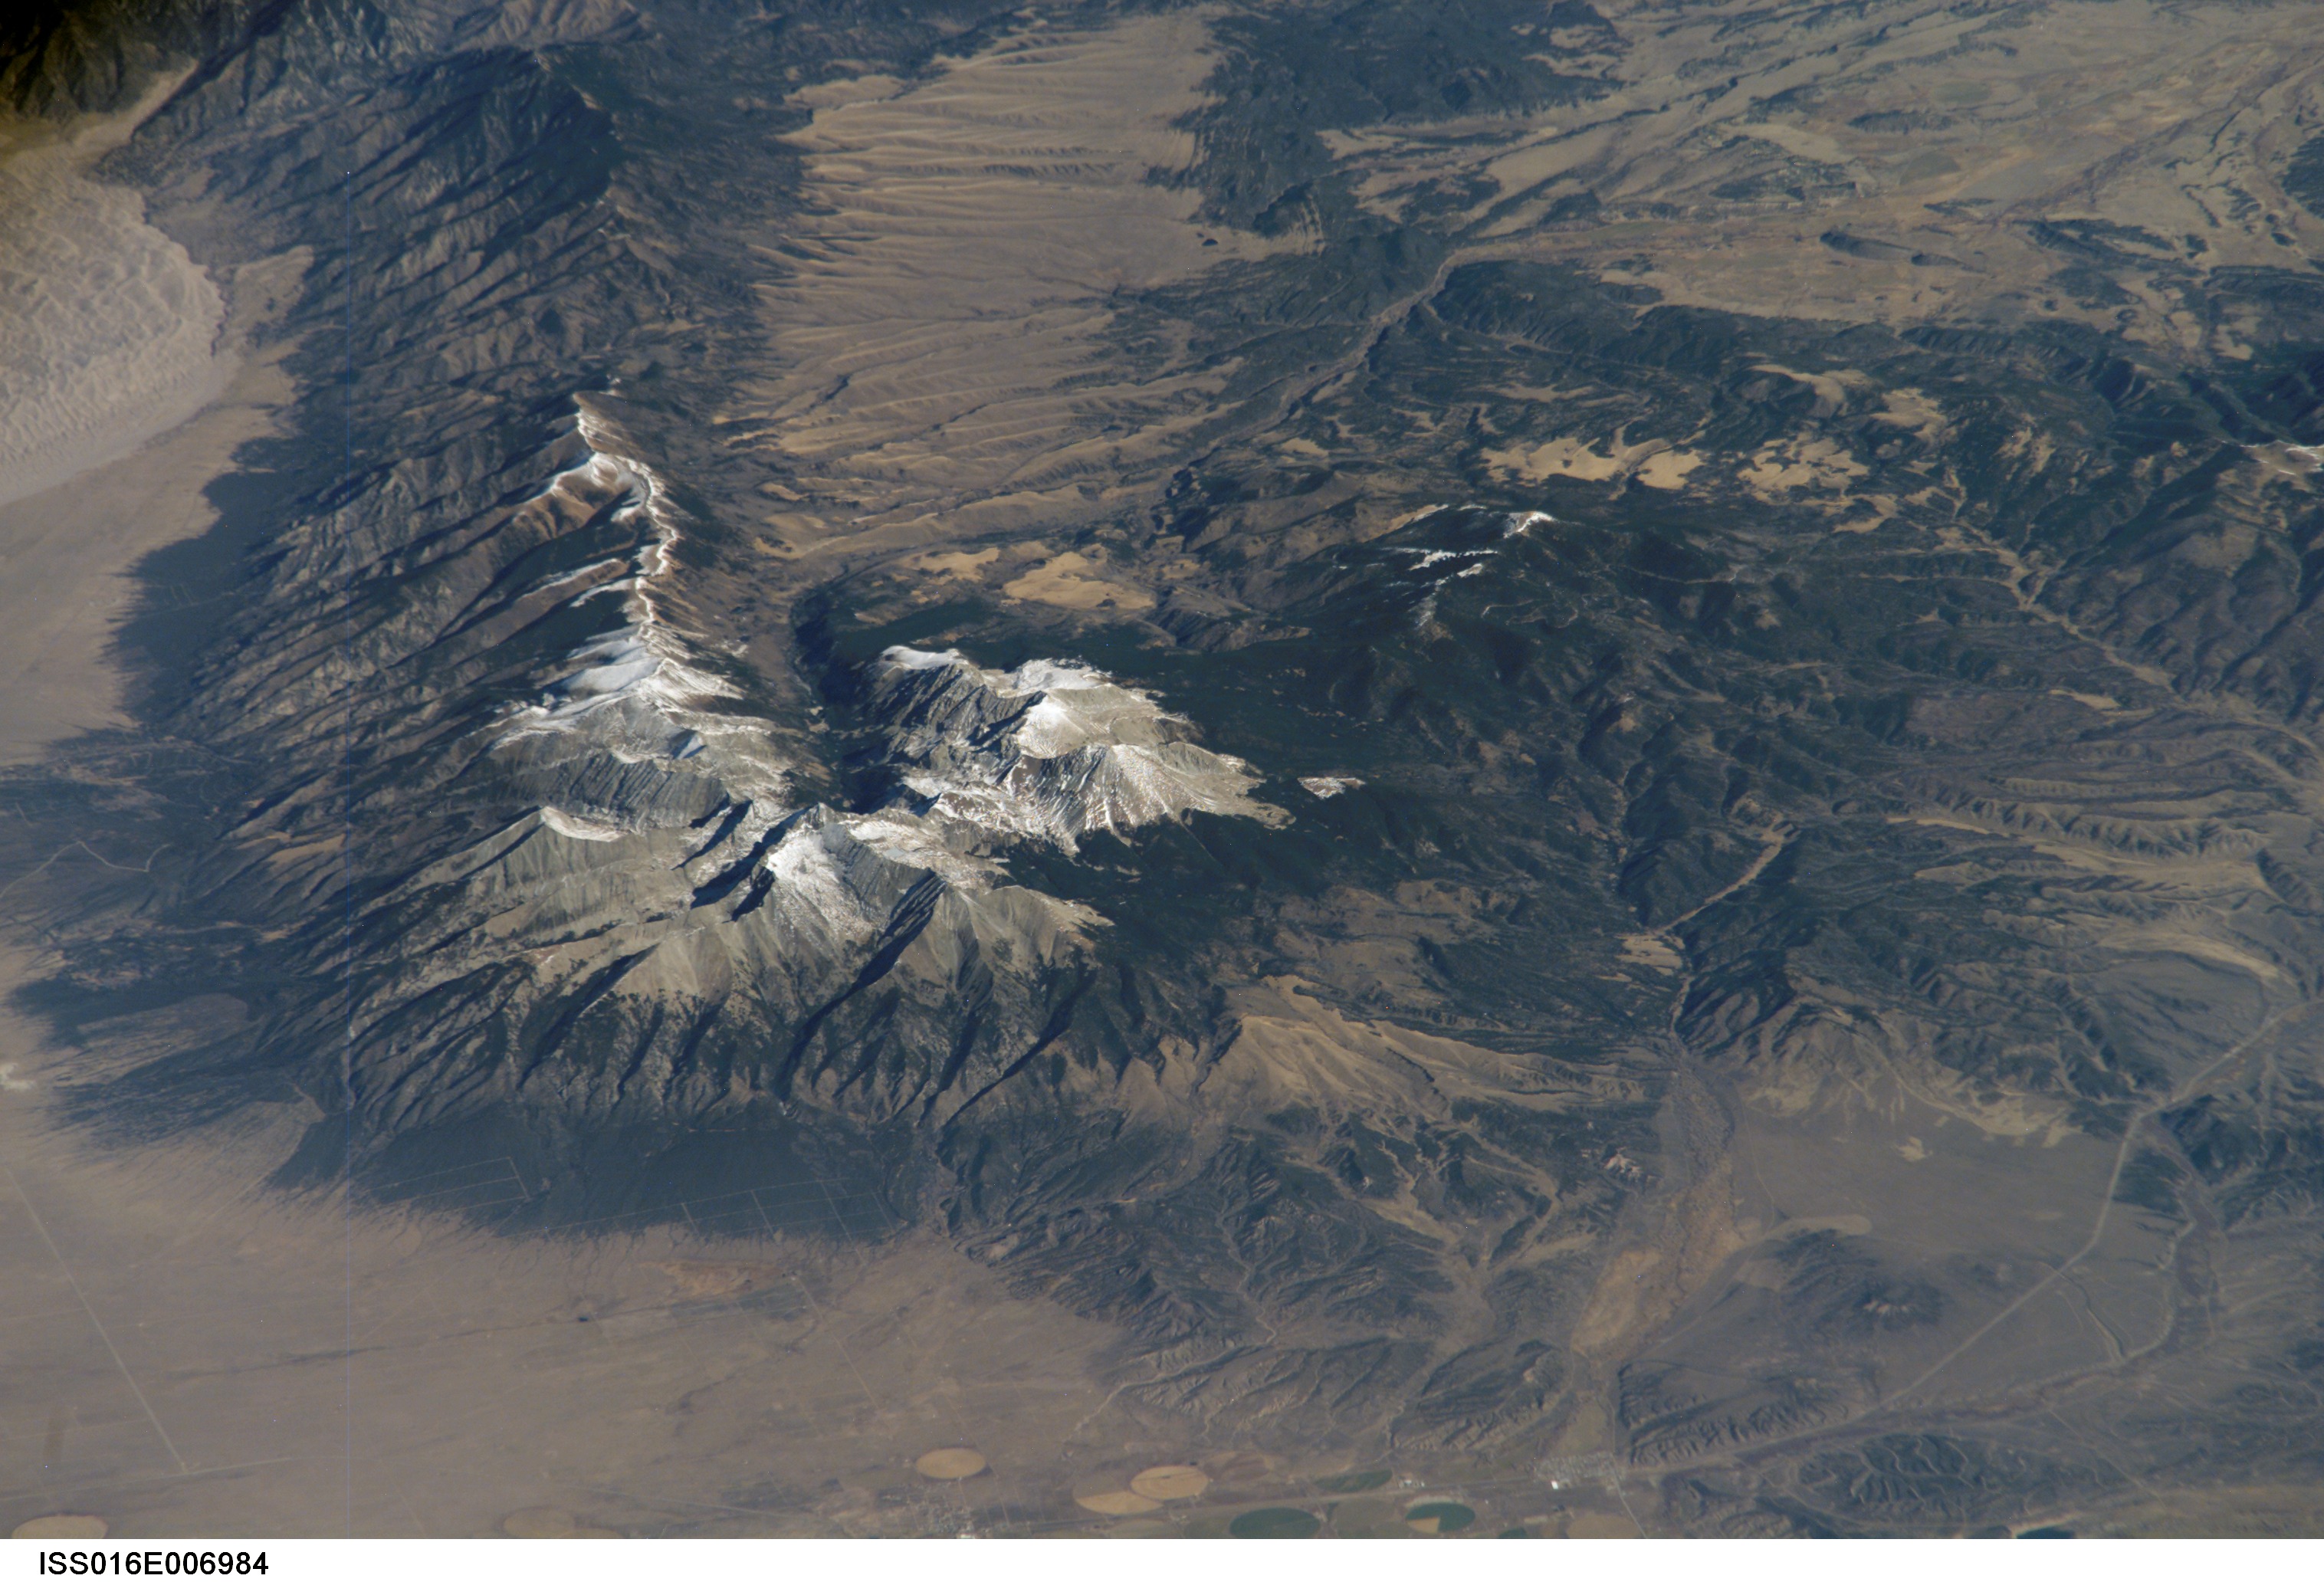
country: USA-COLORADO
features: SANGRE DE CRISTO MTS., BLANCA
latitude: 37.7
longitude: -105.4
